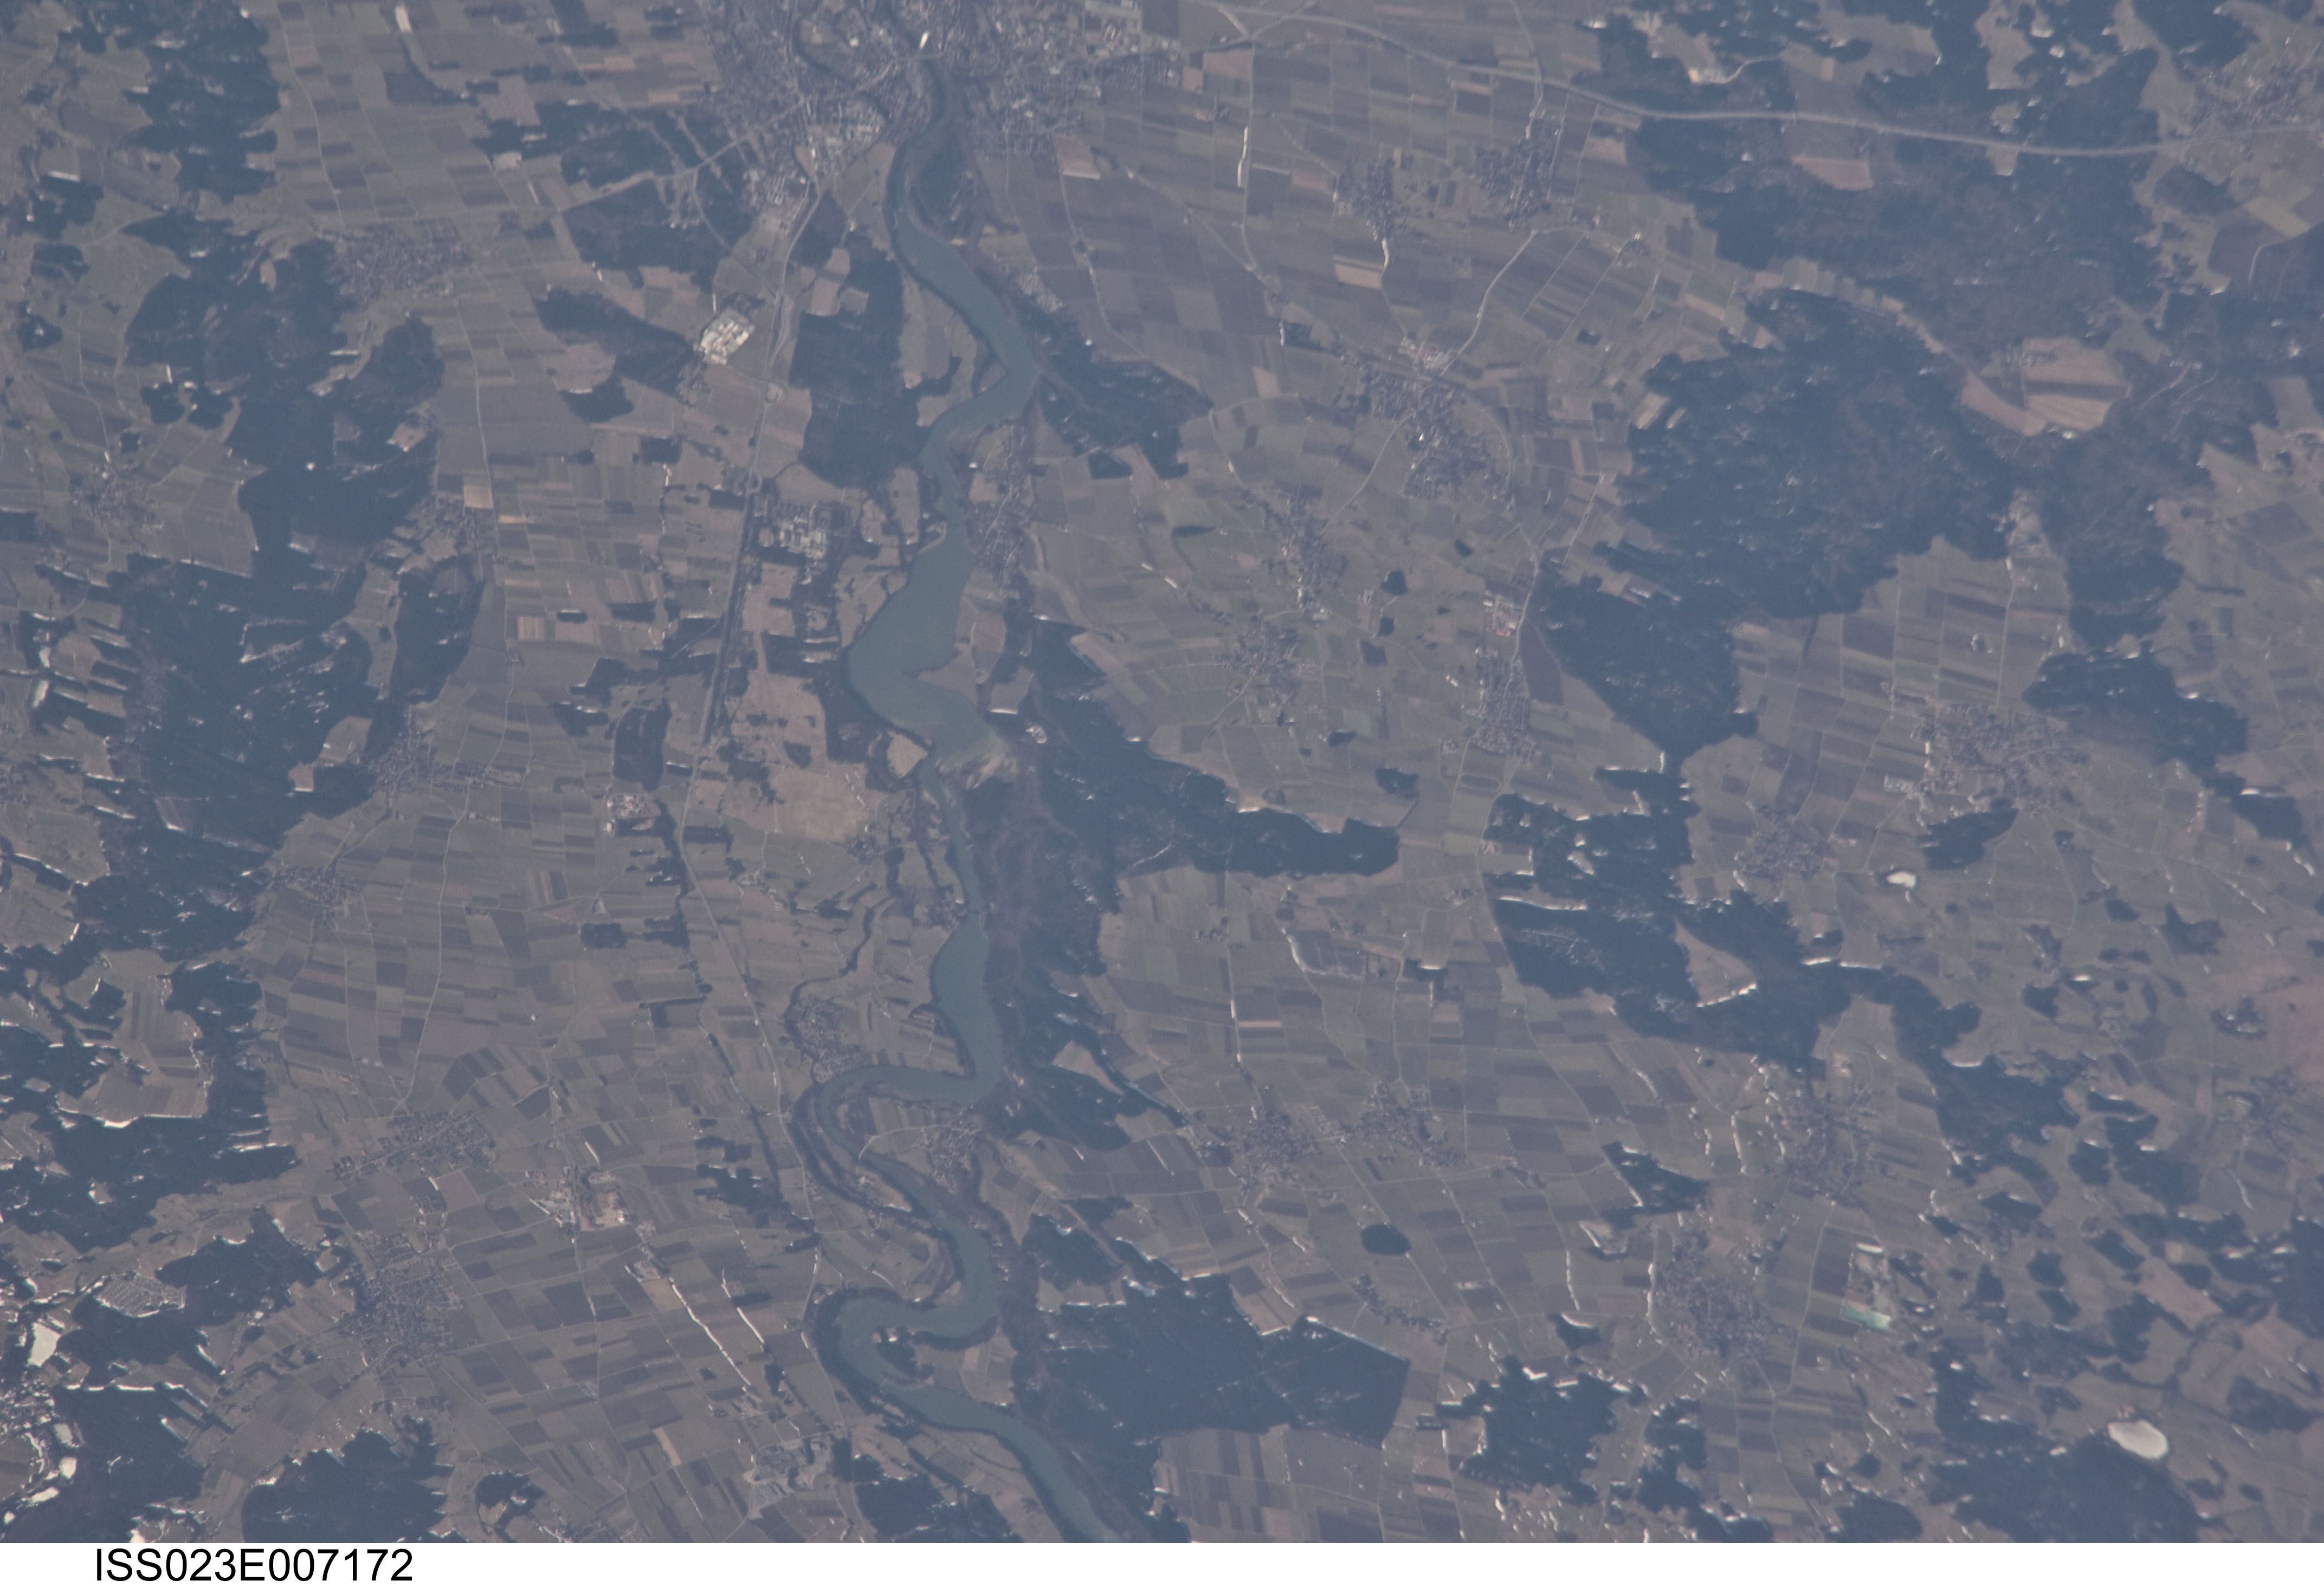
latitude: 48.0
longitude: 10.9
